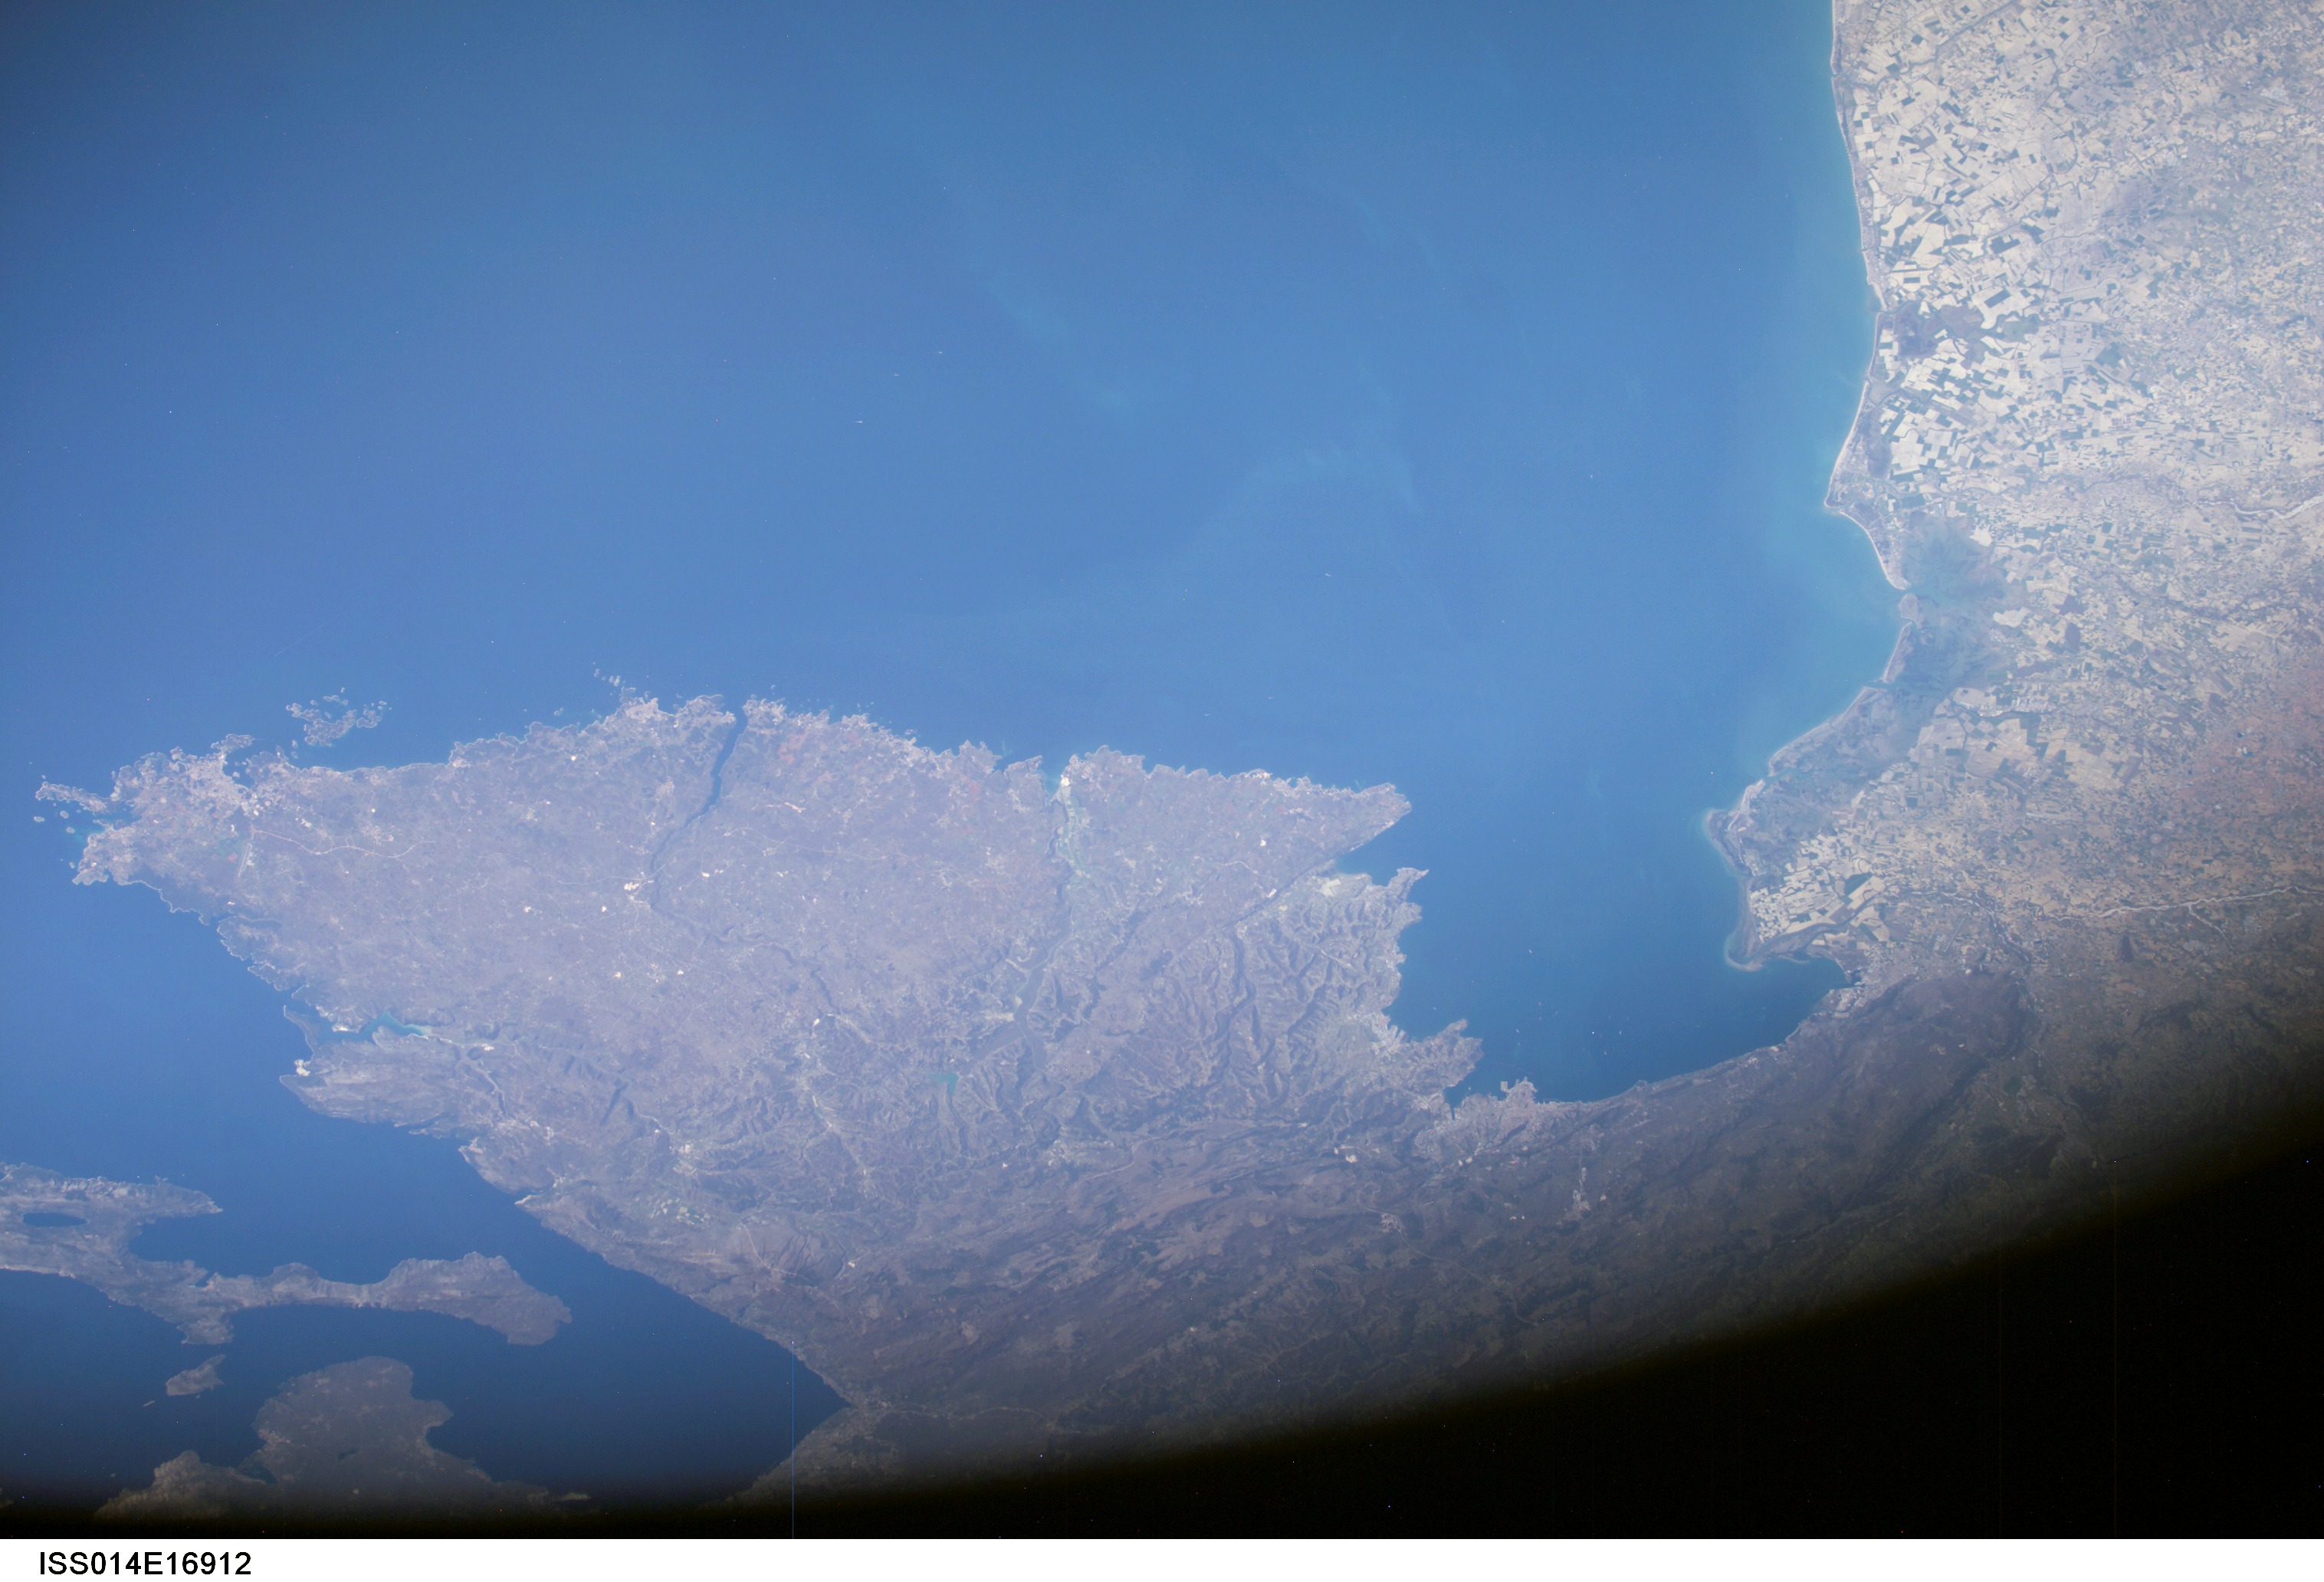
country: SLOVENIA
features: G. OF VENICE, ISTRA PEN., MTS.
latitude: 45.5
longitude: 13.5
